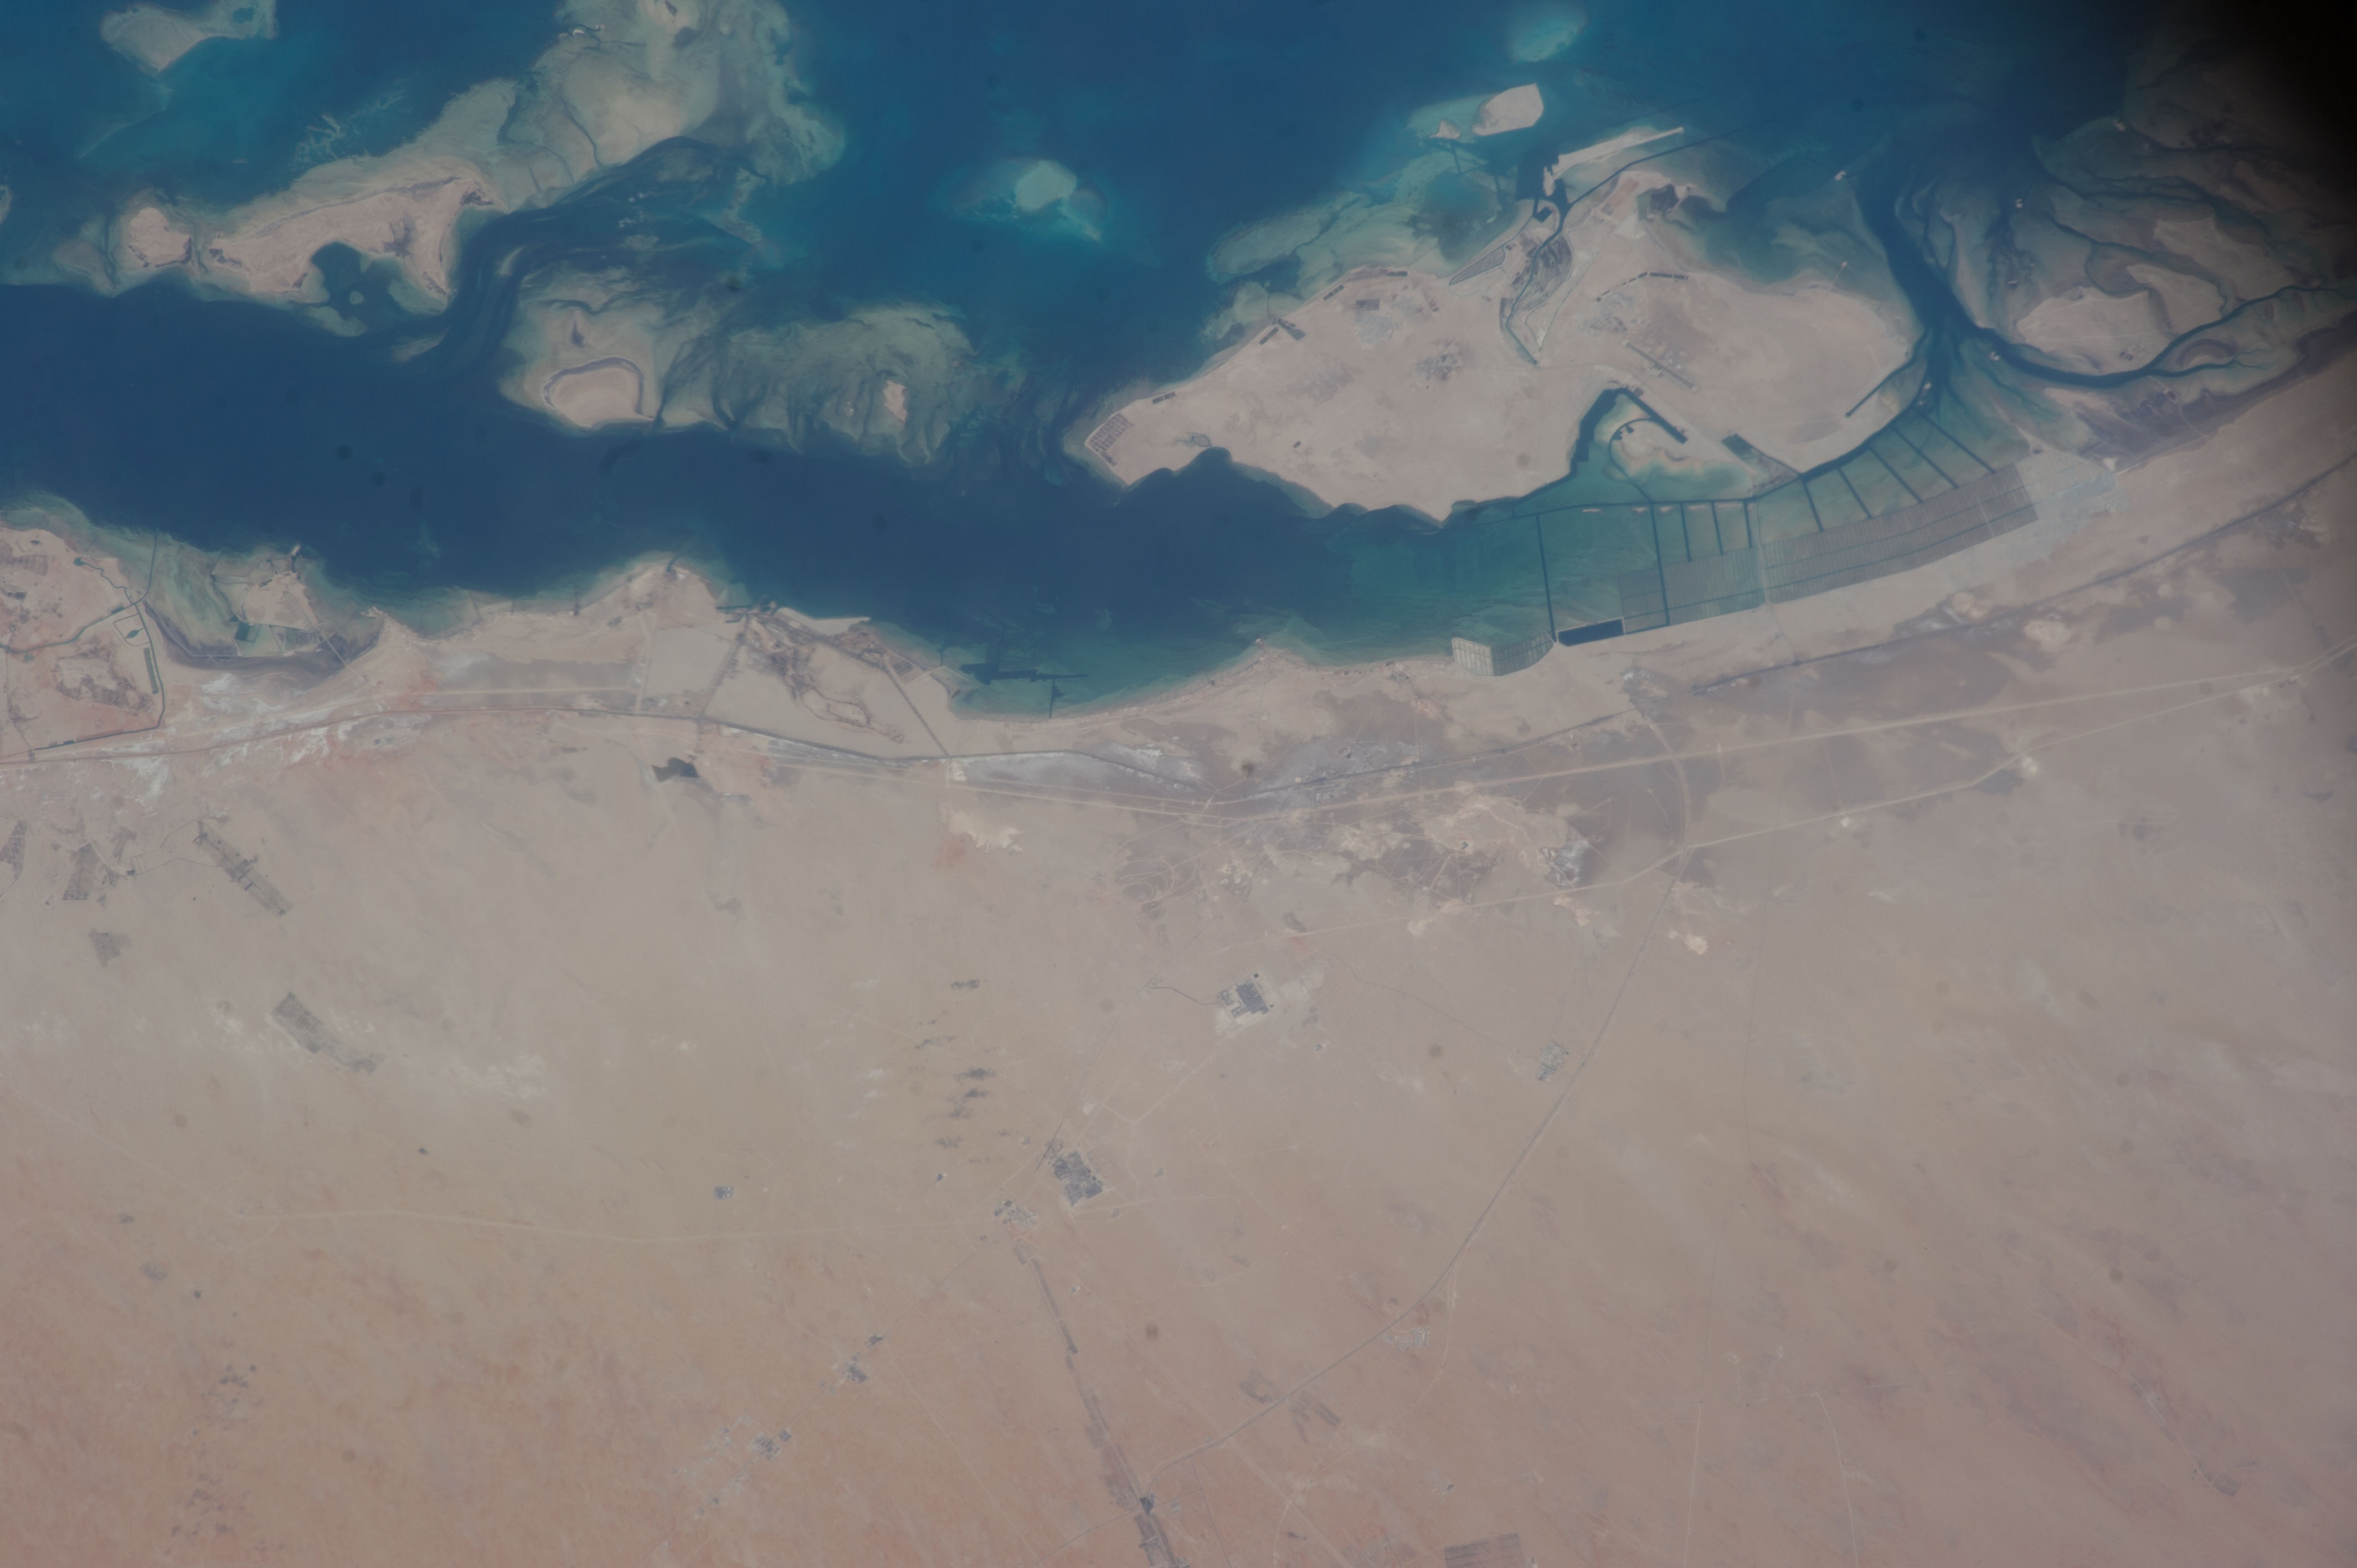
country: UNITED_ARAB_EMIRATES
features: TARIF, AL MIRFA, KHOR AL BAZIM, JANANAH ISLAND, ABU AL ABVAD, MARAWAH ISLAND, AL RAFIQ, COAST, MEDITERRANEAN, DESERT
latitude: 24.0
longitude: 53.7
